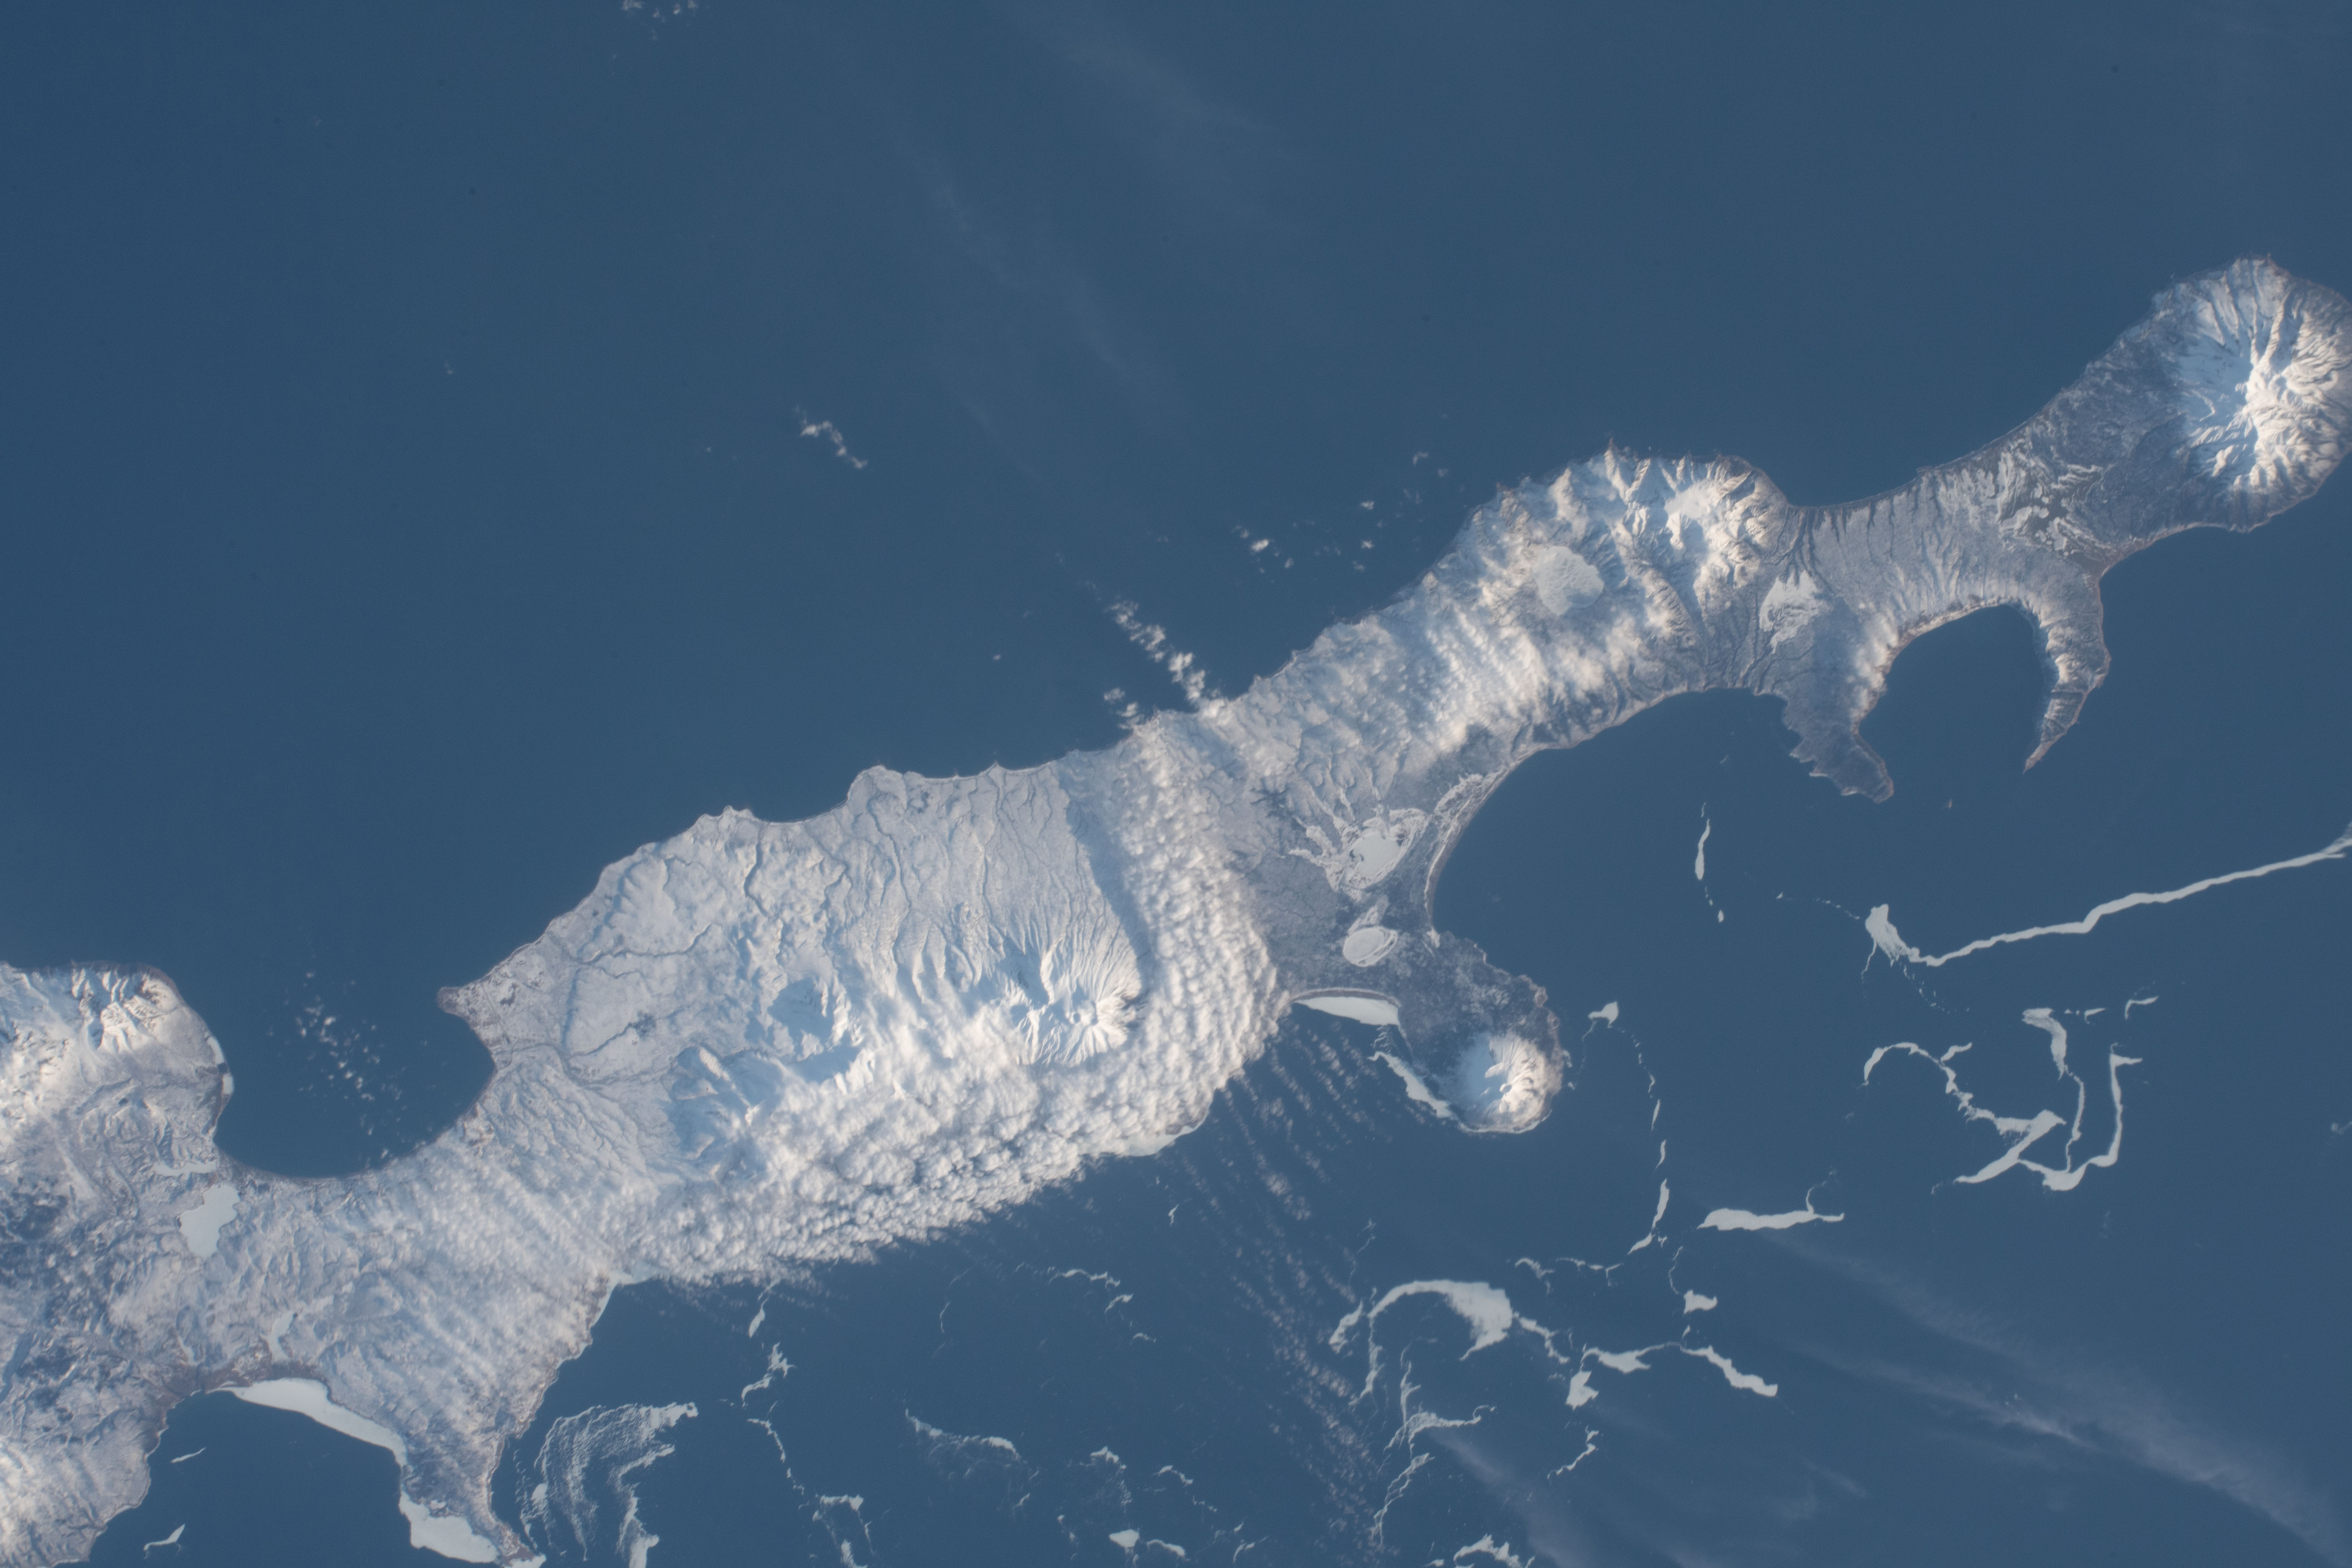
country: RUSSIAN FEDERATION
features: RUSSIAN FEDERATION", "PACIFIC OCEAN, FRIZ BAY, ITURUP ISLAND, PROSTOY BAY
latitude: 44.7
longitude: 147.3
